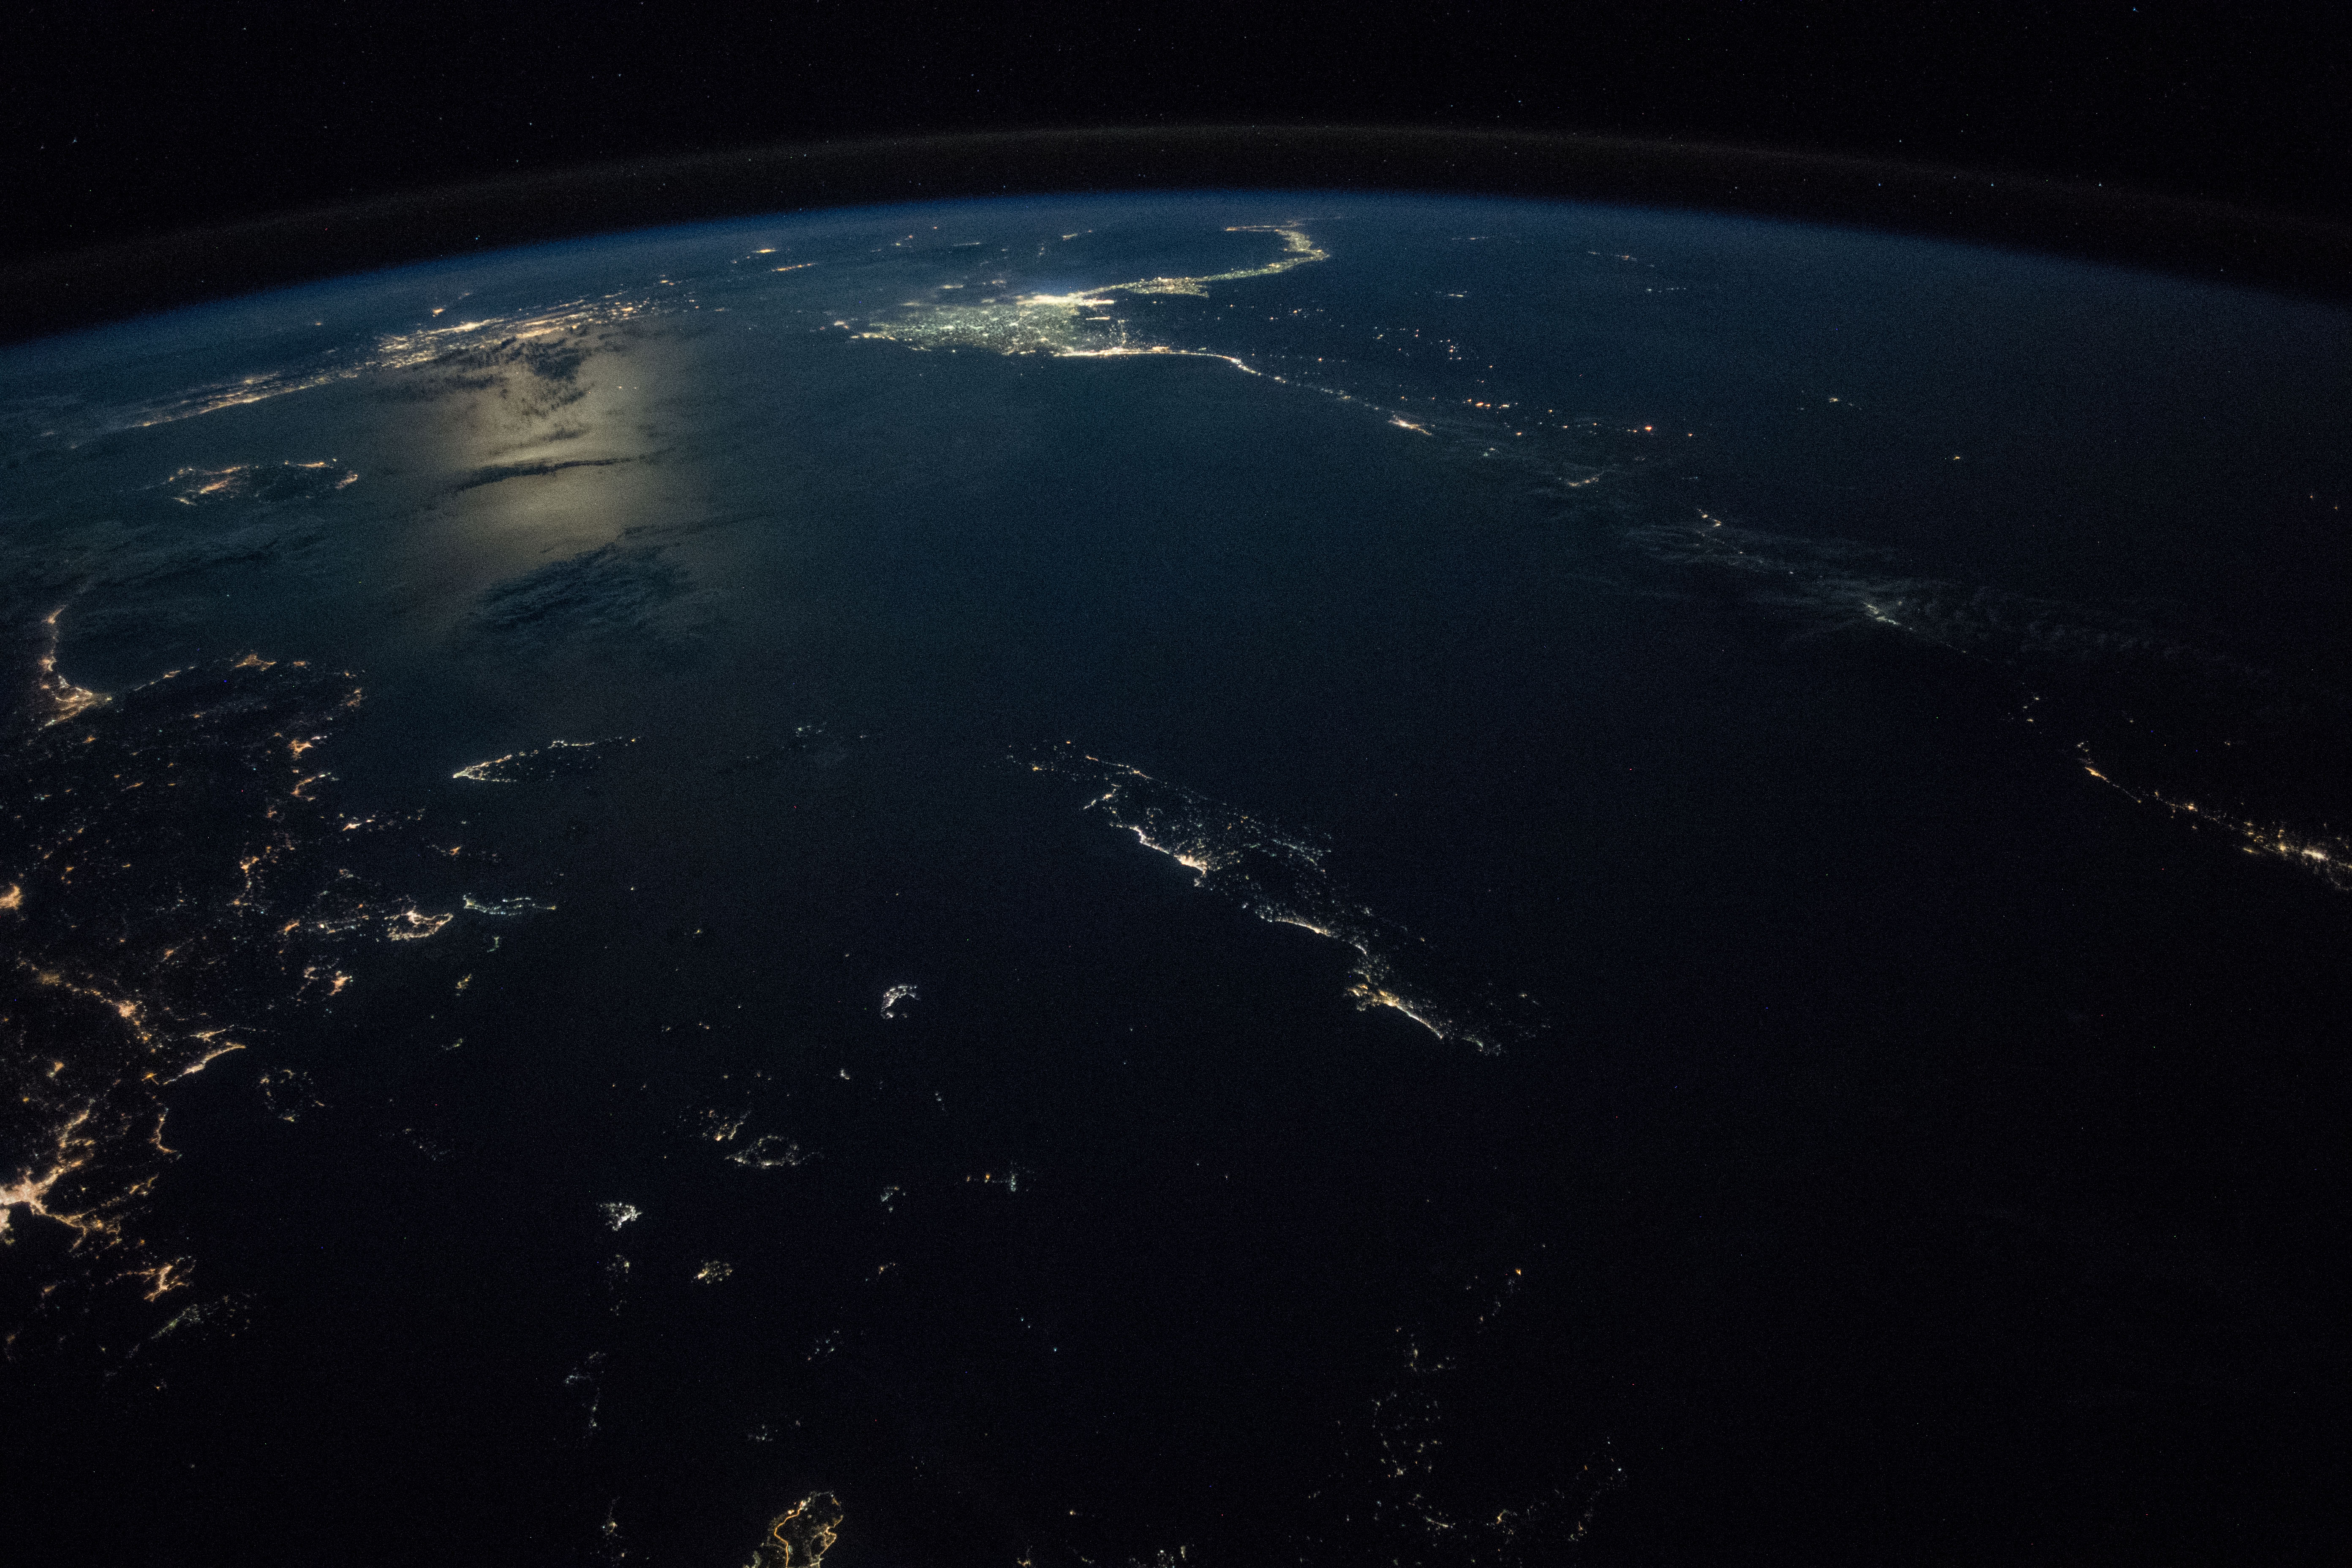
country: GREECE
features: CRETE ISLAND, KOS ISLAND, RHODES ISLAND, RHODES BASIN, STRABO TRENCH, PLINY TRENCH, KARPATHOS ISLAND, EGEO ISLANDS, AEGEAN SEA, CYPRUS, NIGHT, EARTH LIMB
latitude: 35.0
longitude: 25.6
